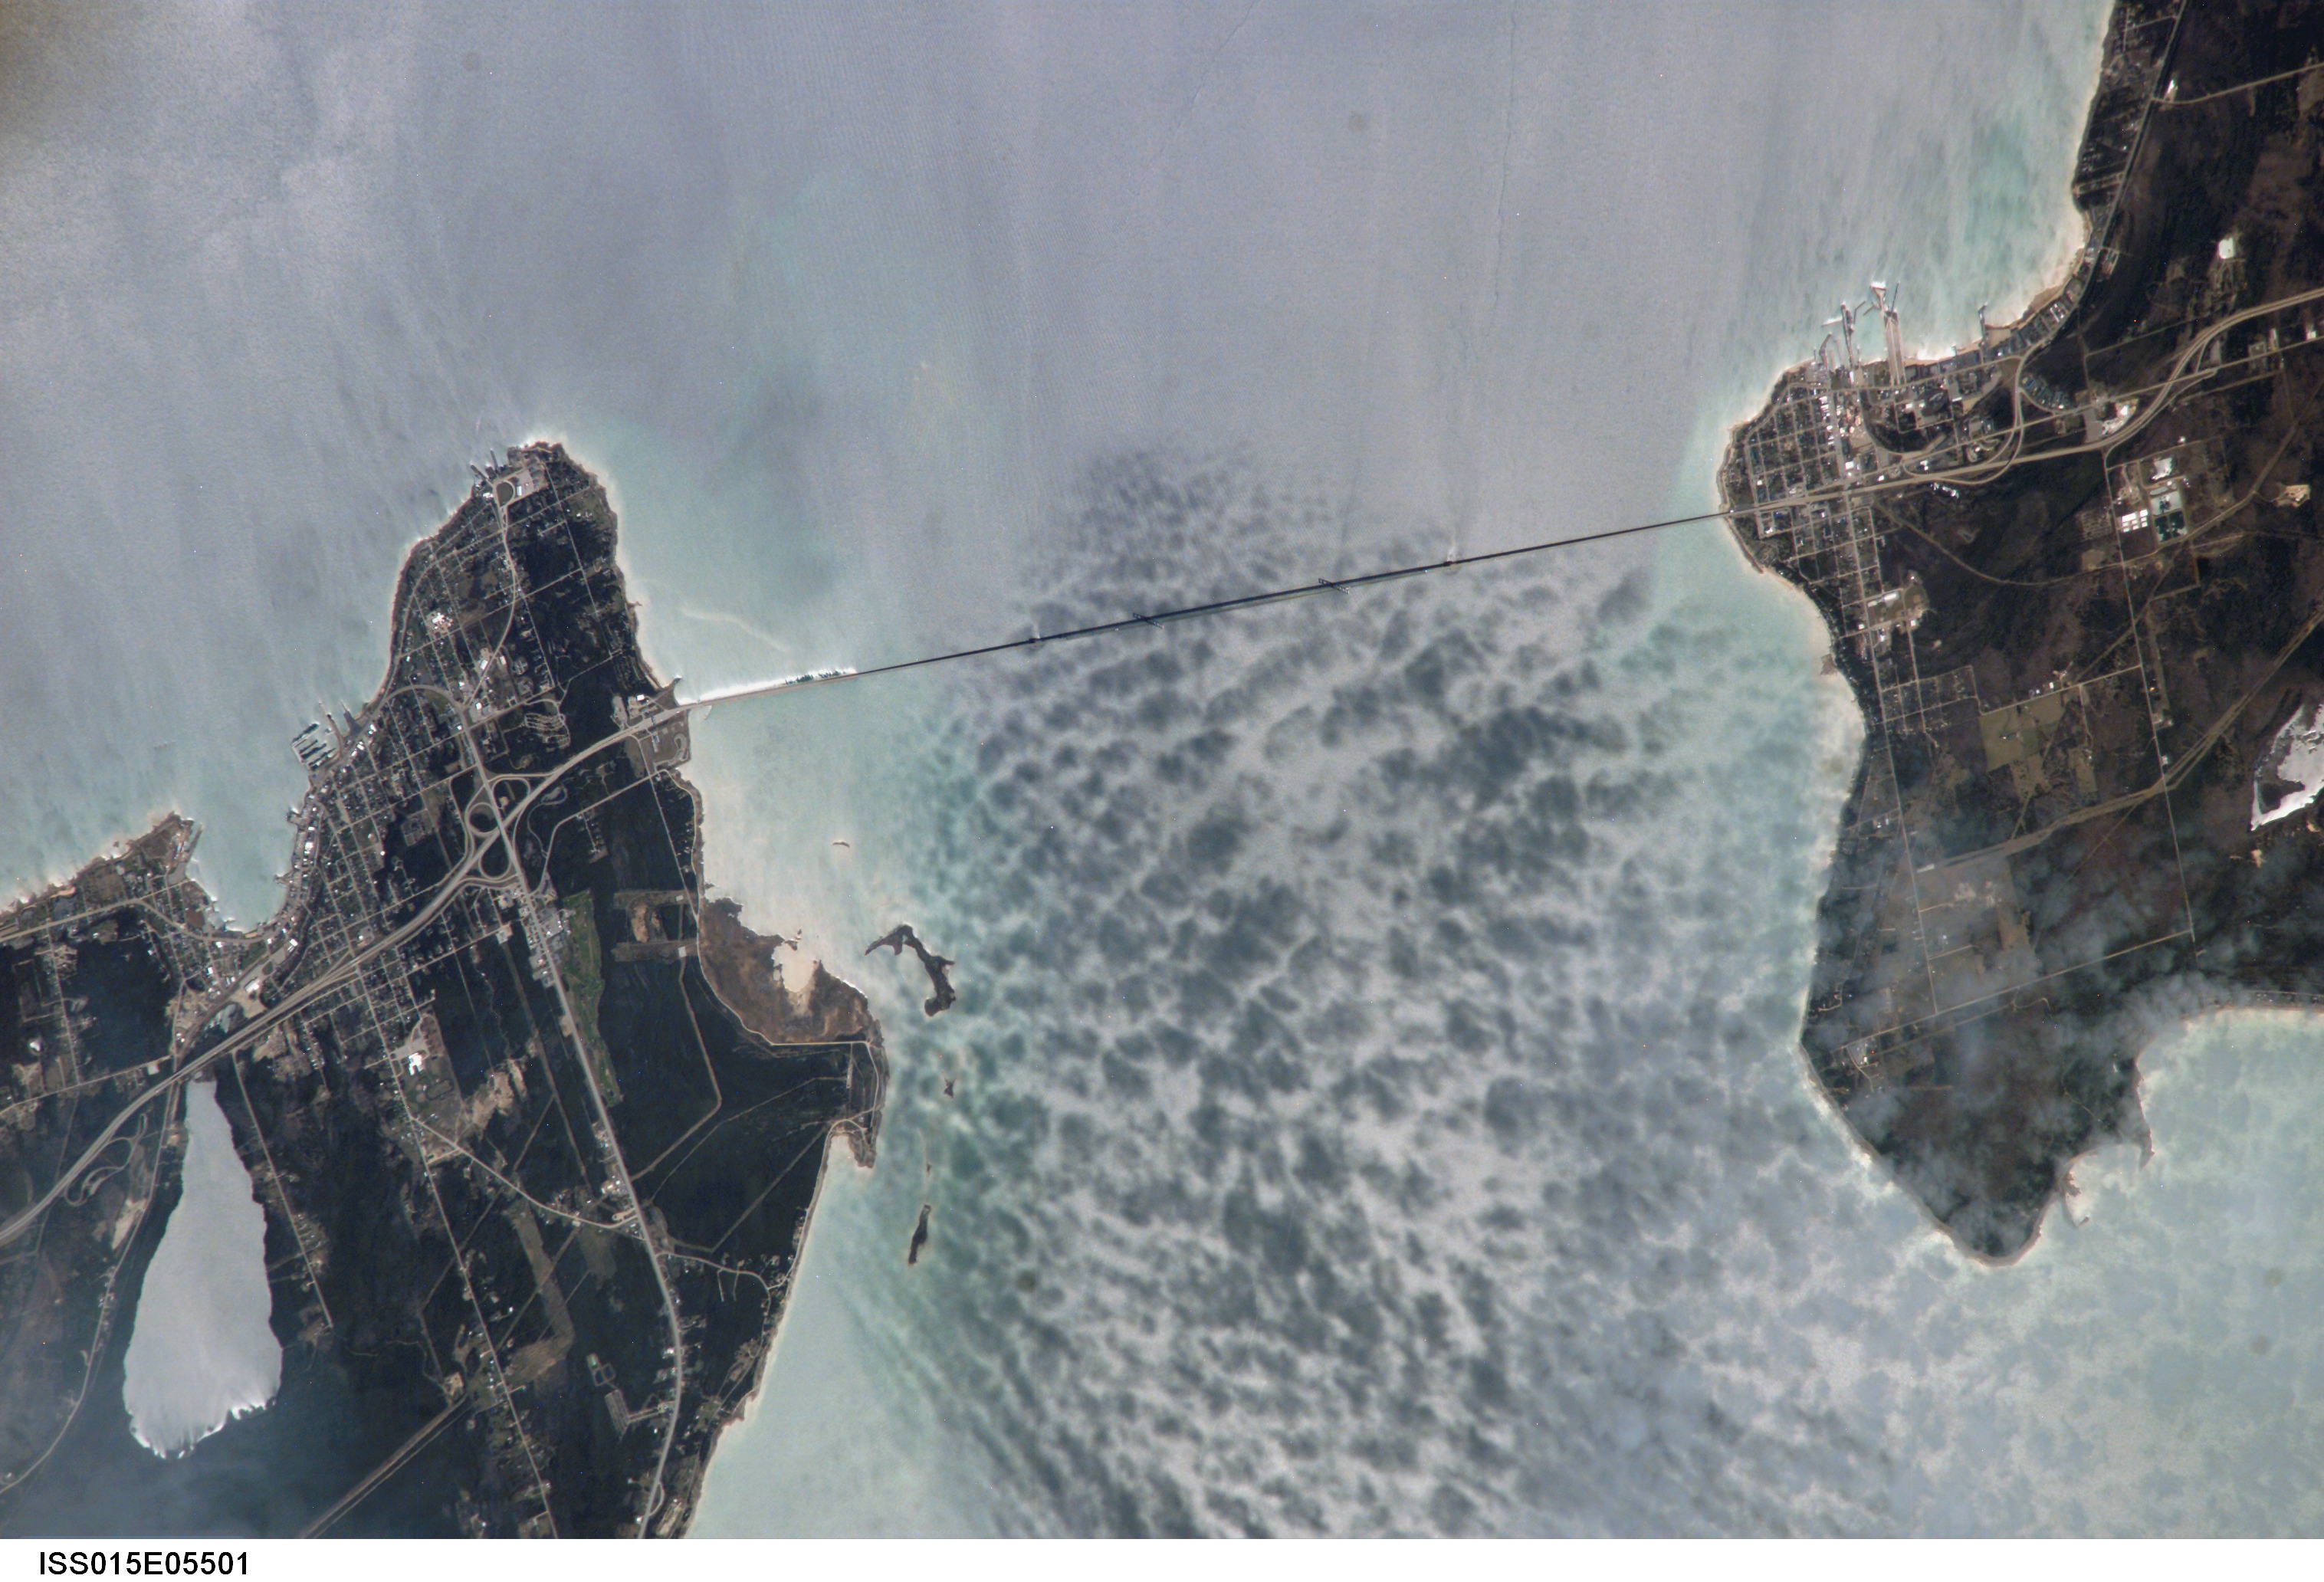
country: USA-MICHIGAN
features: MACKINAW CITY, SAINT IGNACE
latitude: 45.8
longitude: -84.7
